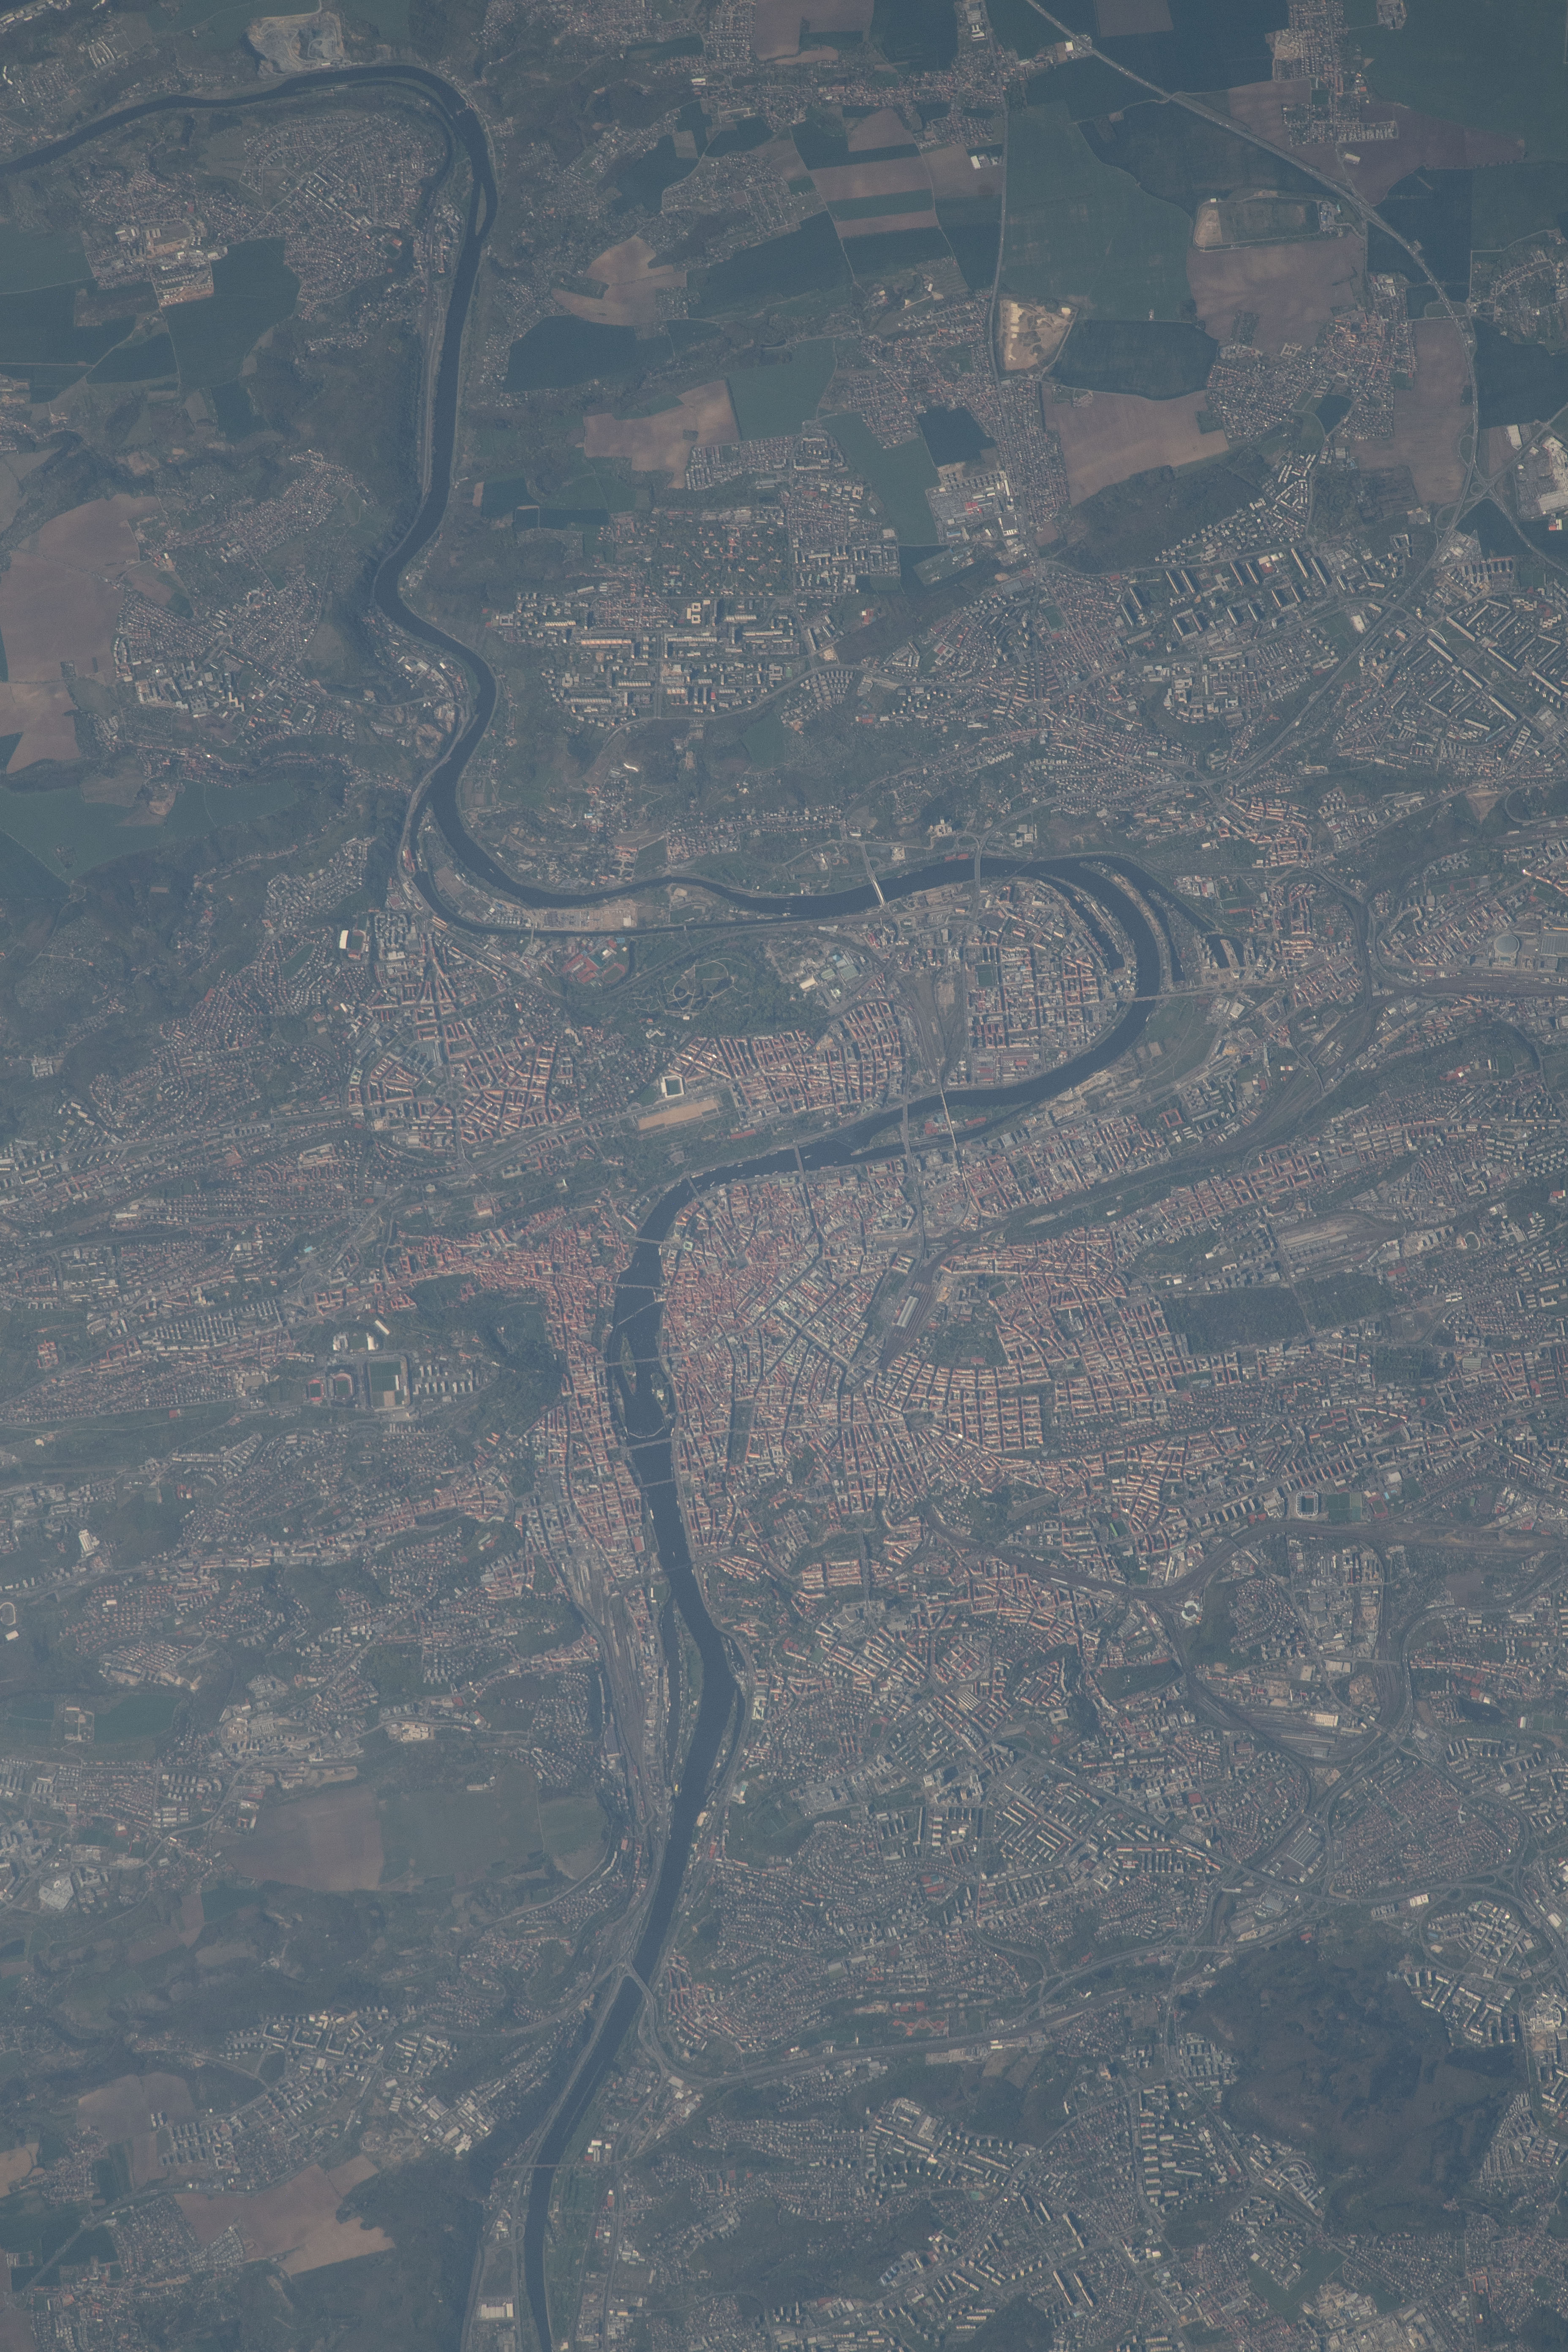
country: CZECH REPUBLIC
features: PRAGUE, VLTAVA RIVER
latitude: 50.1
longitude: 14.4
